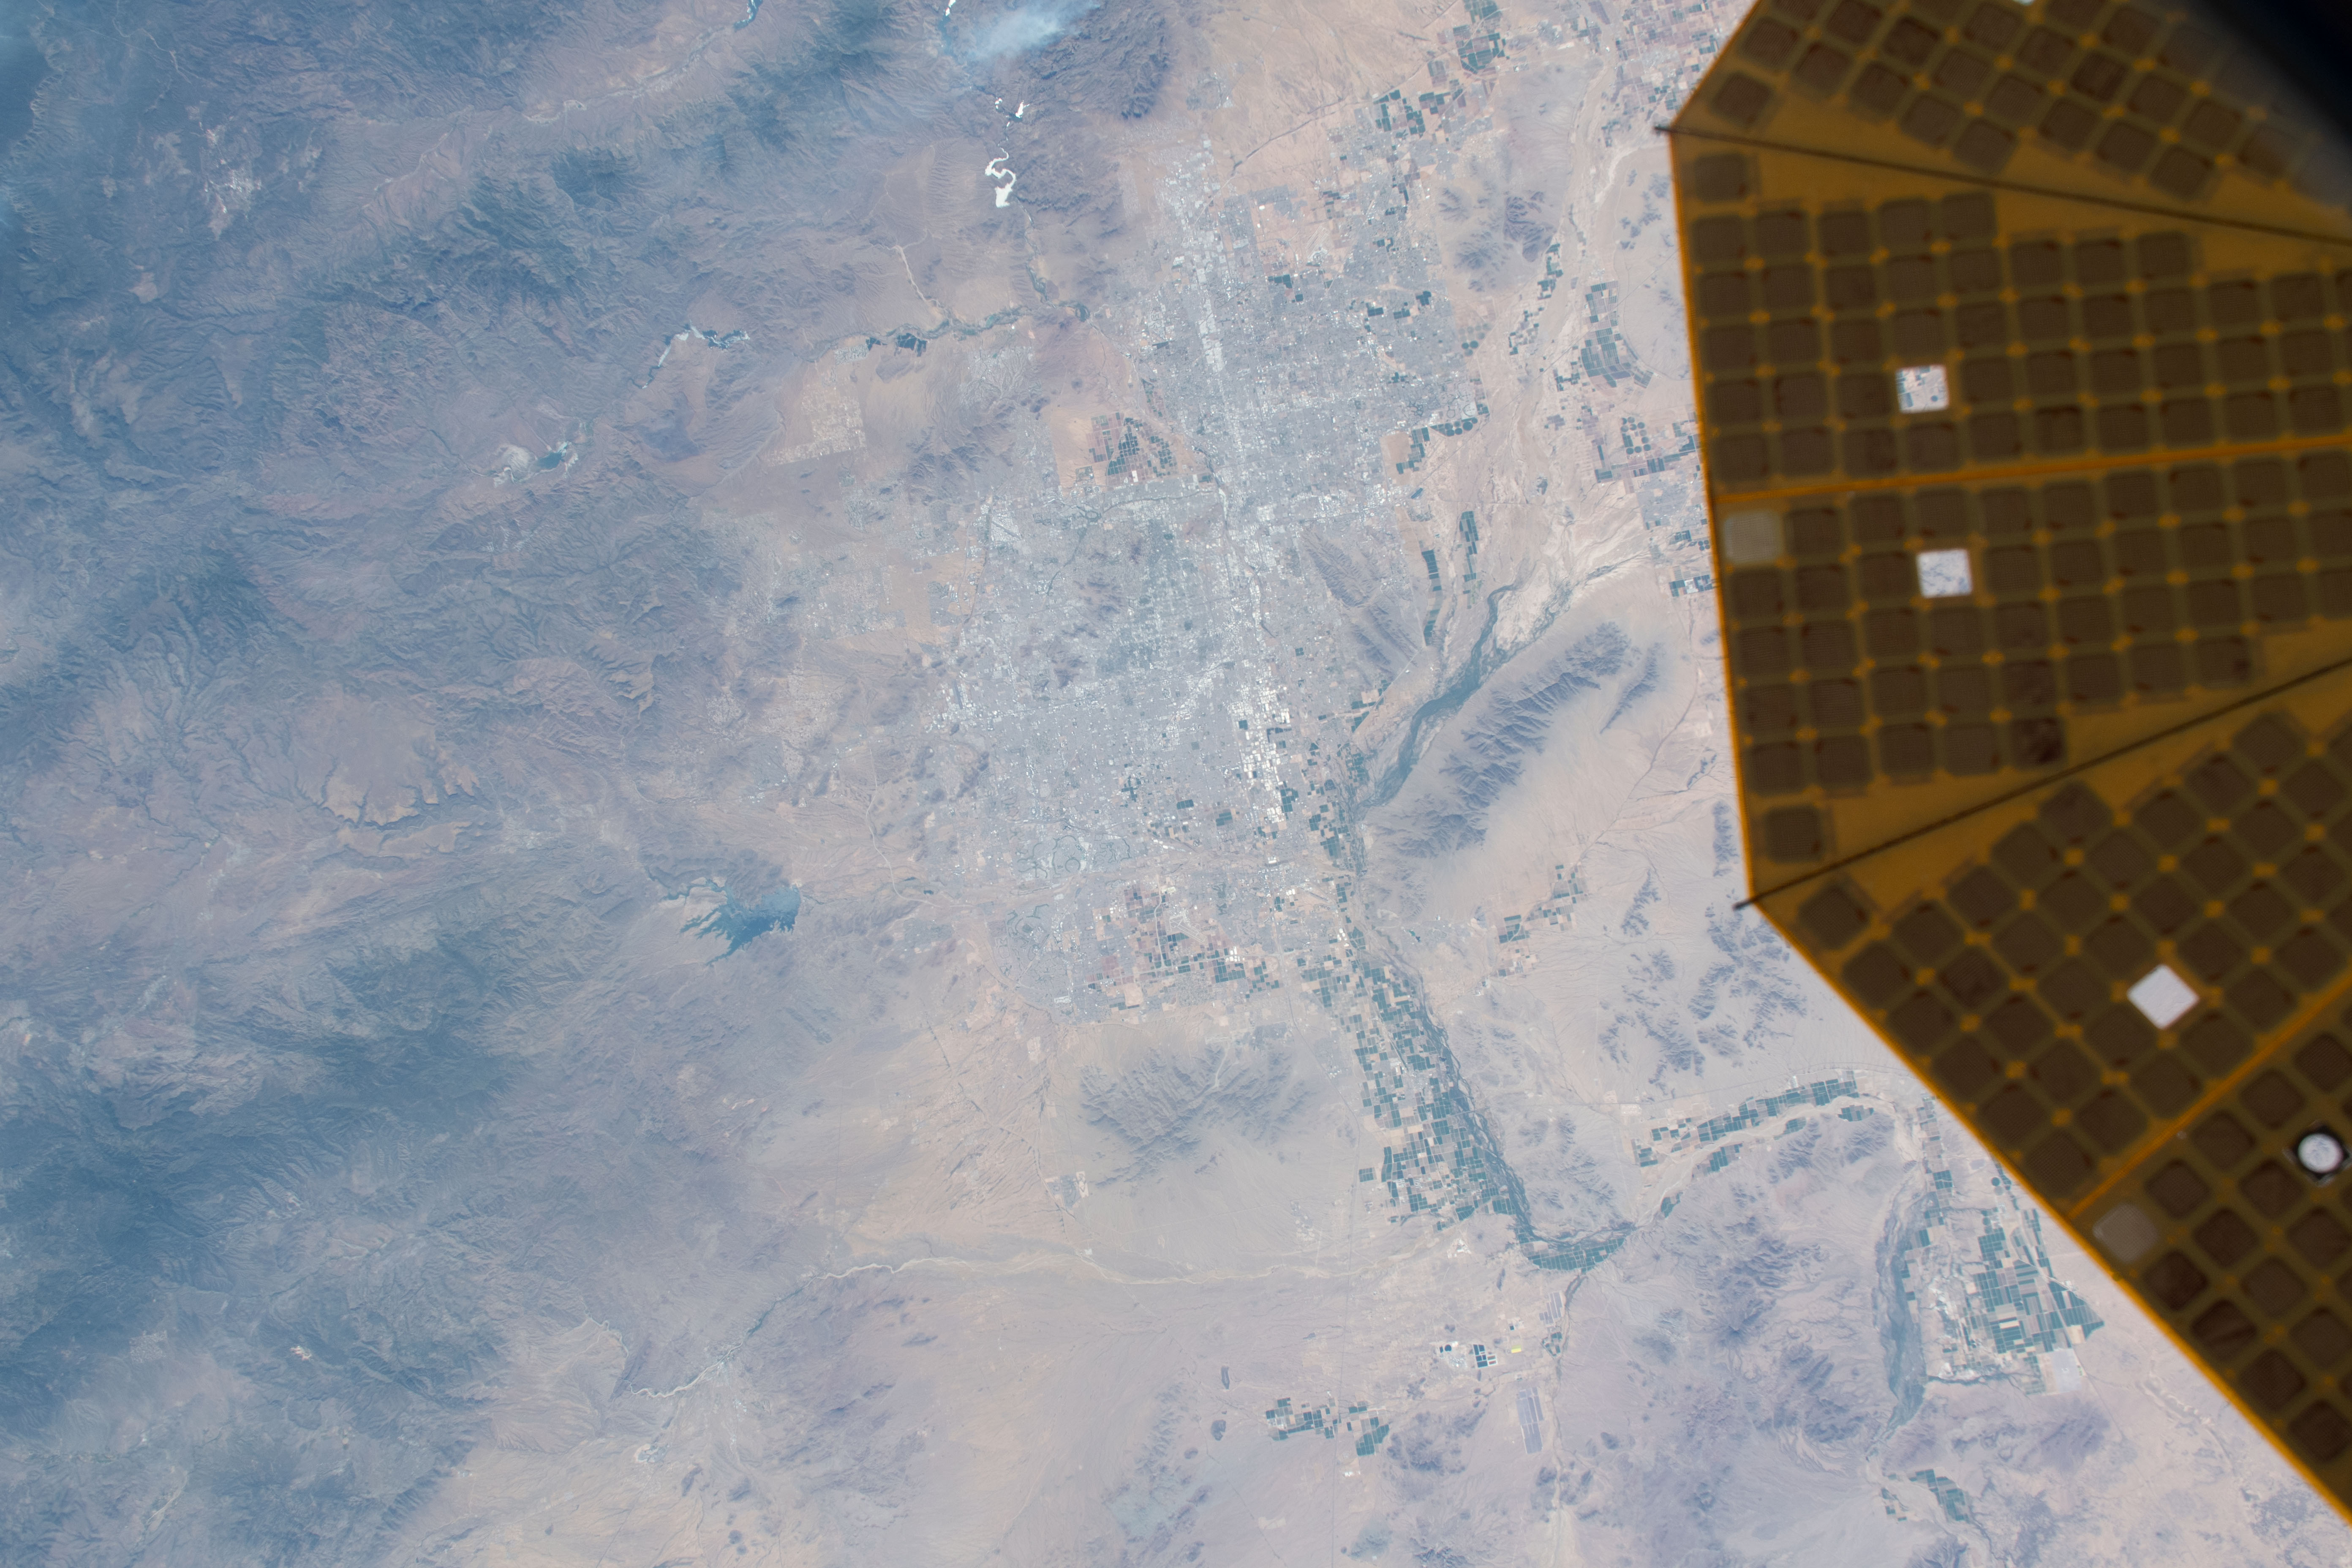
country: USA-ARIZONA
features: PHOENIX, LAKE PLEASANT
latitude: 33.5
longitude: -112.0
